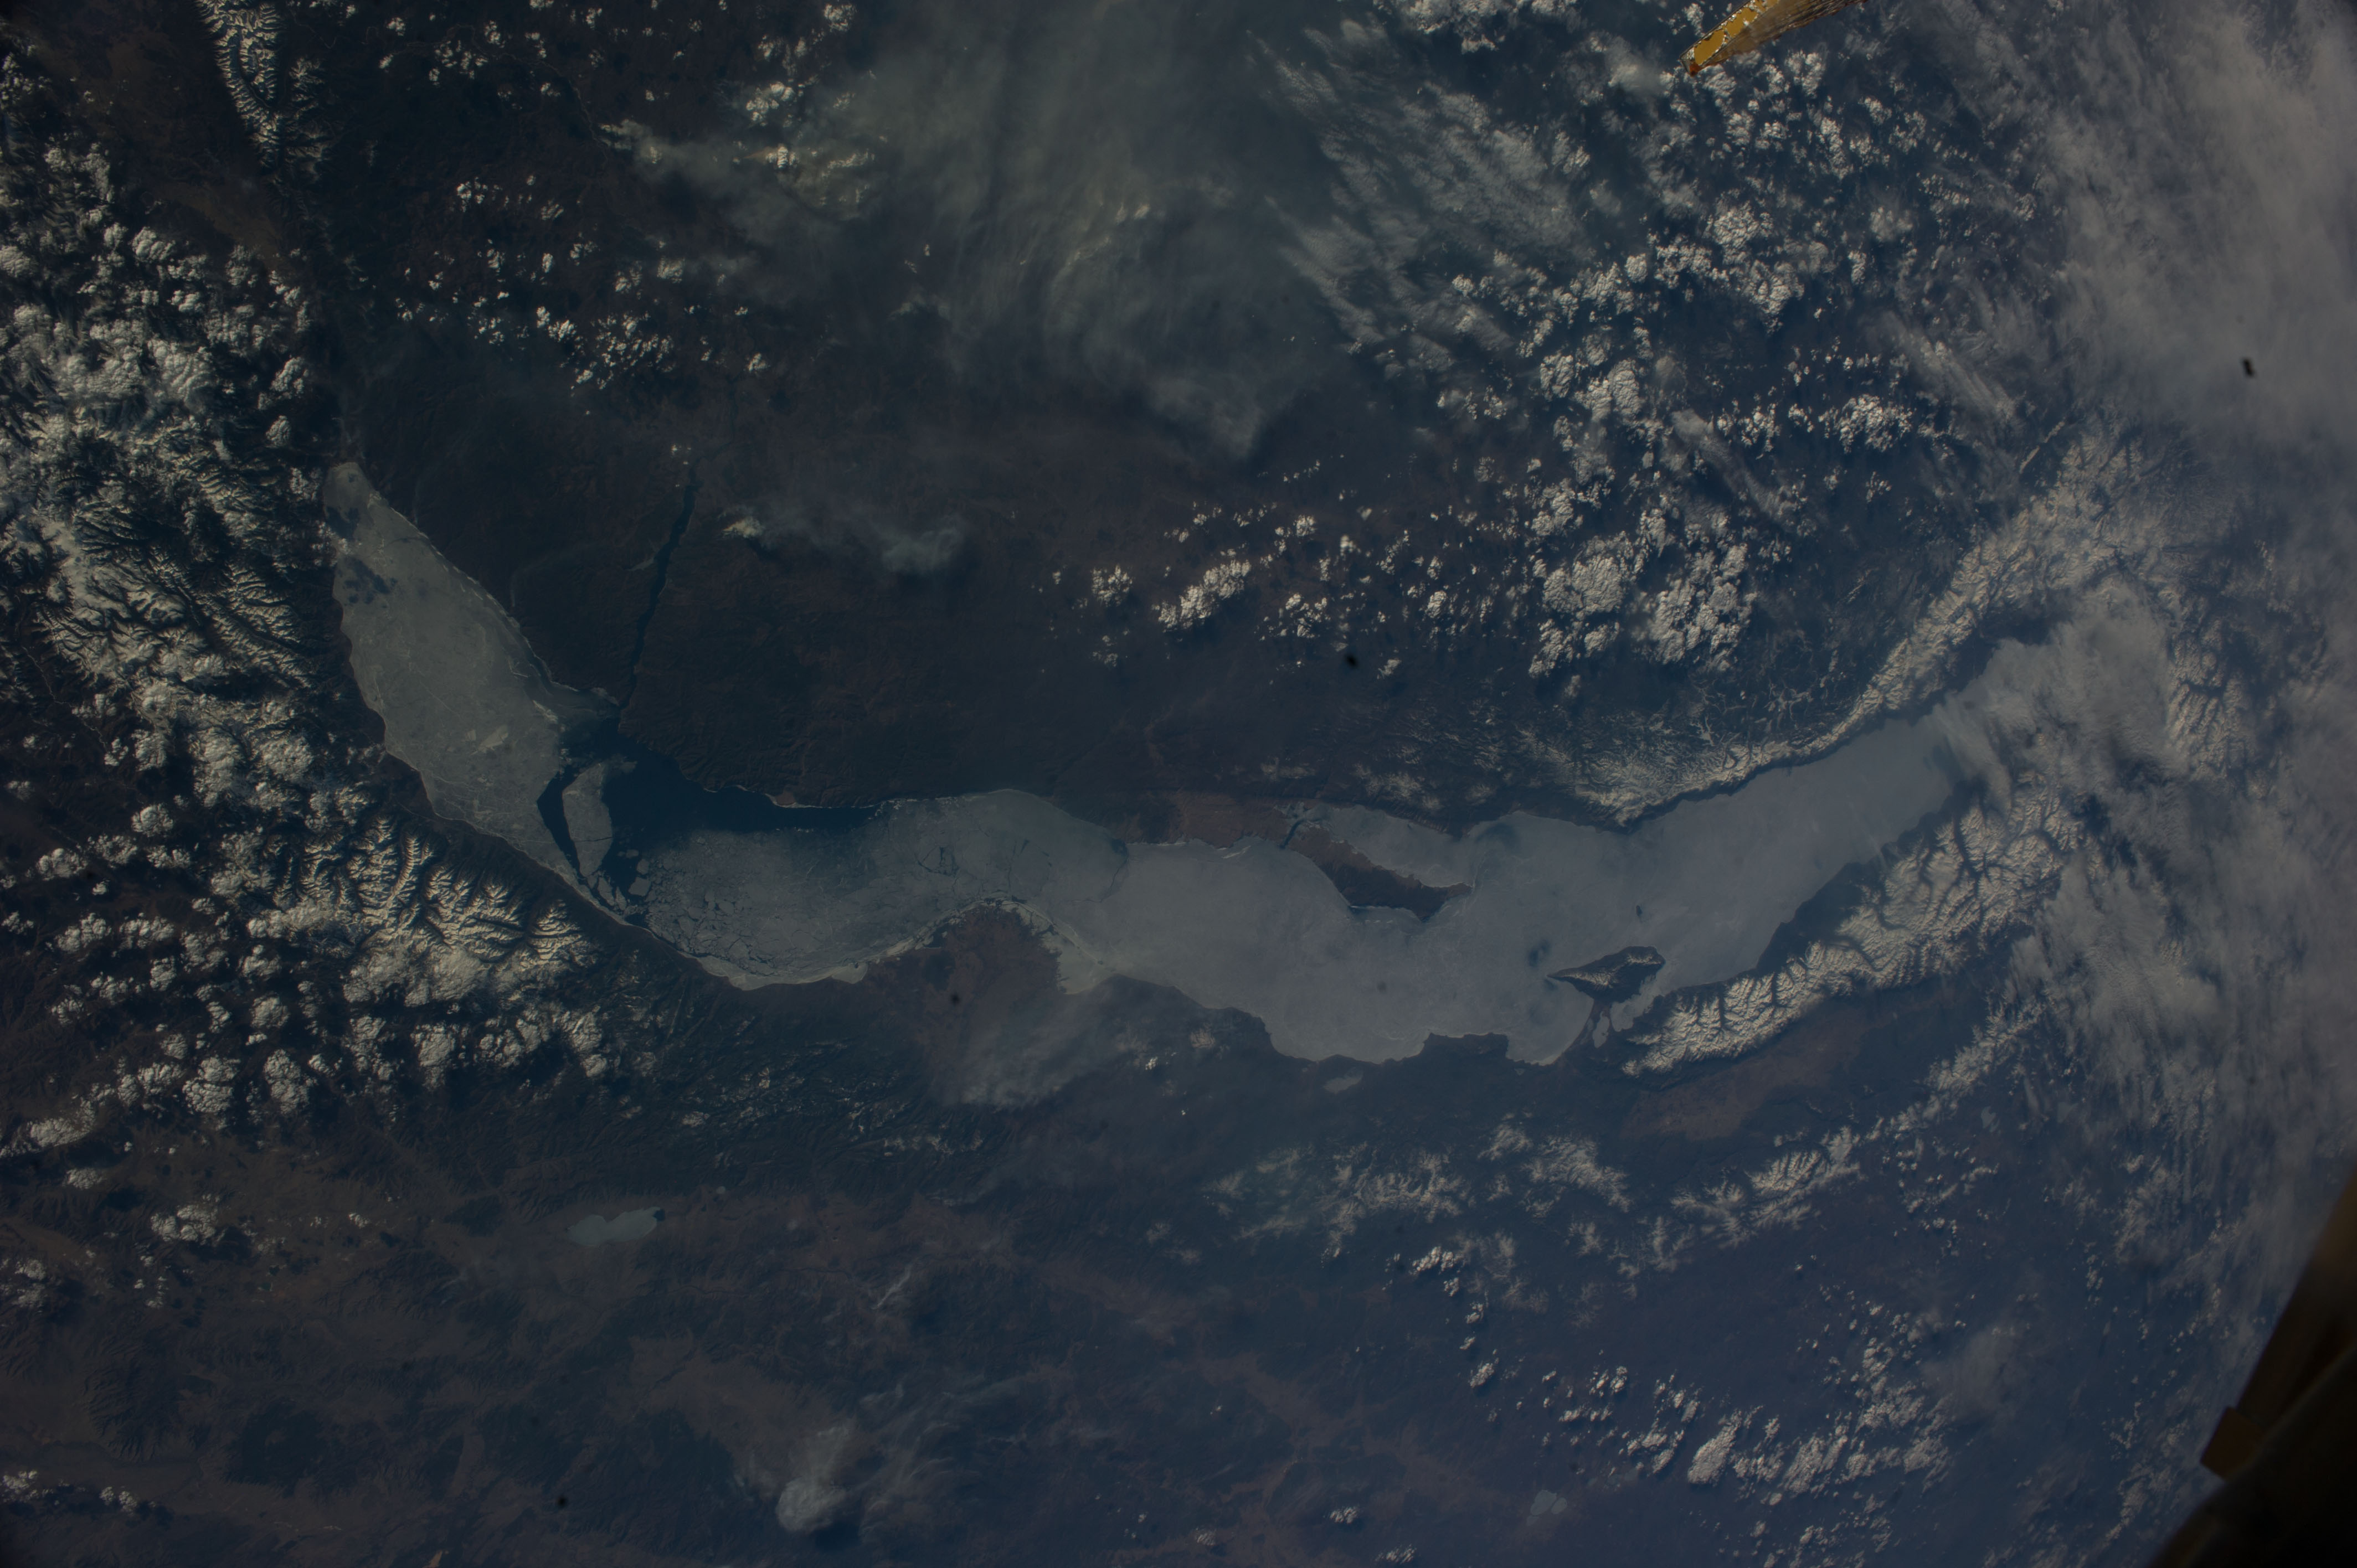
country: RUSSIAN_FEDERATION
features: BAIKAL LAKE, CHERNORUD, IRKUTSK, BAYANDAY, KHUZHIR
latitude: 52.9
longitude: 106.5
